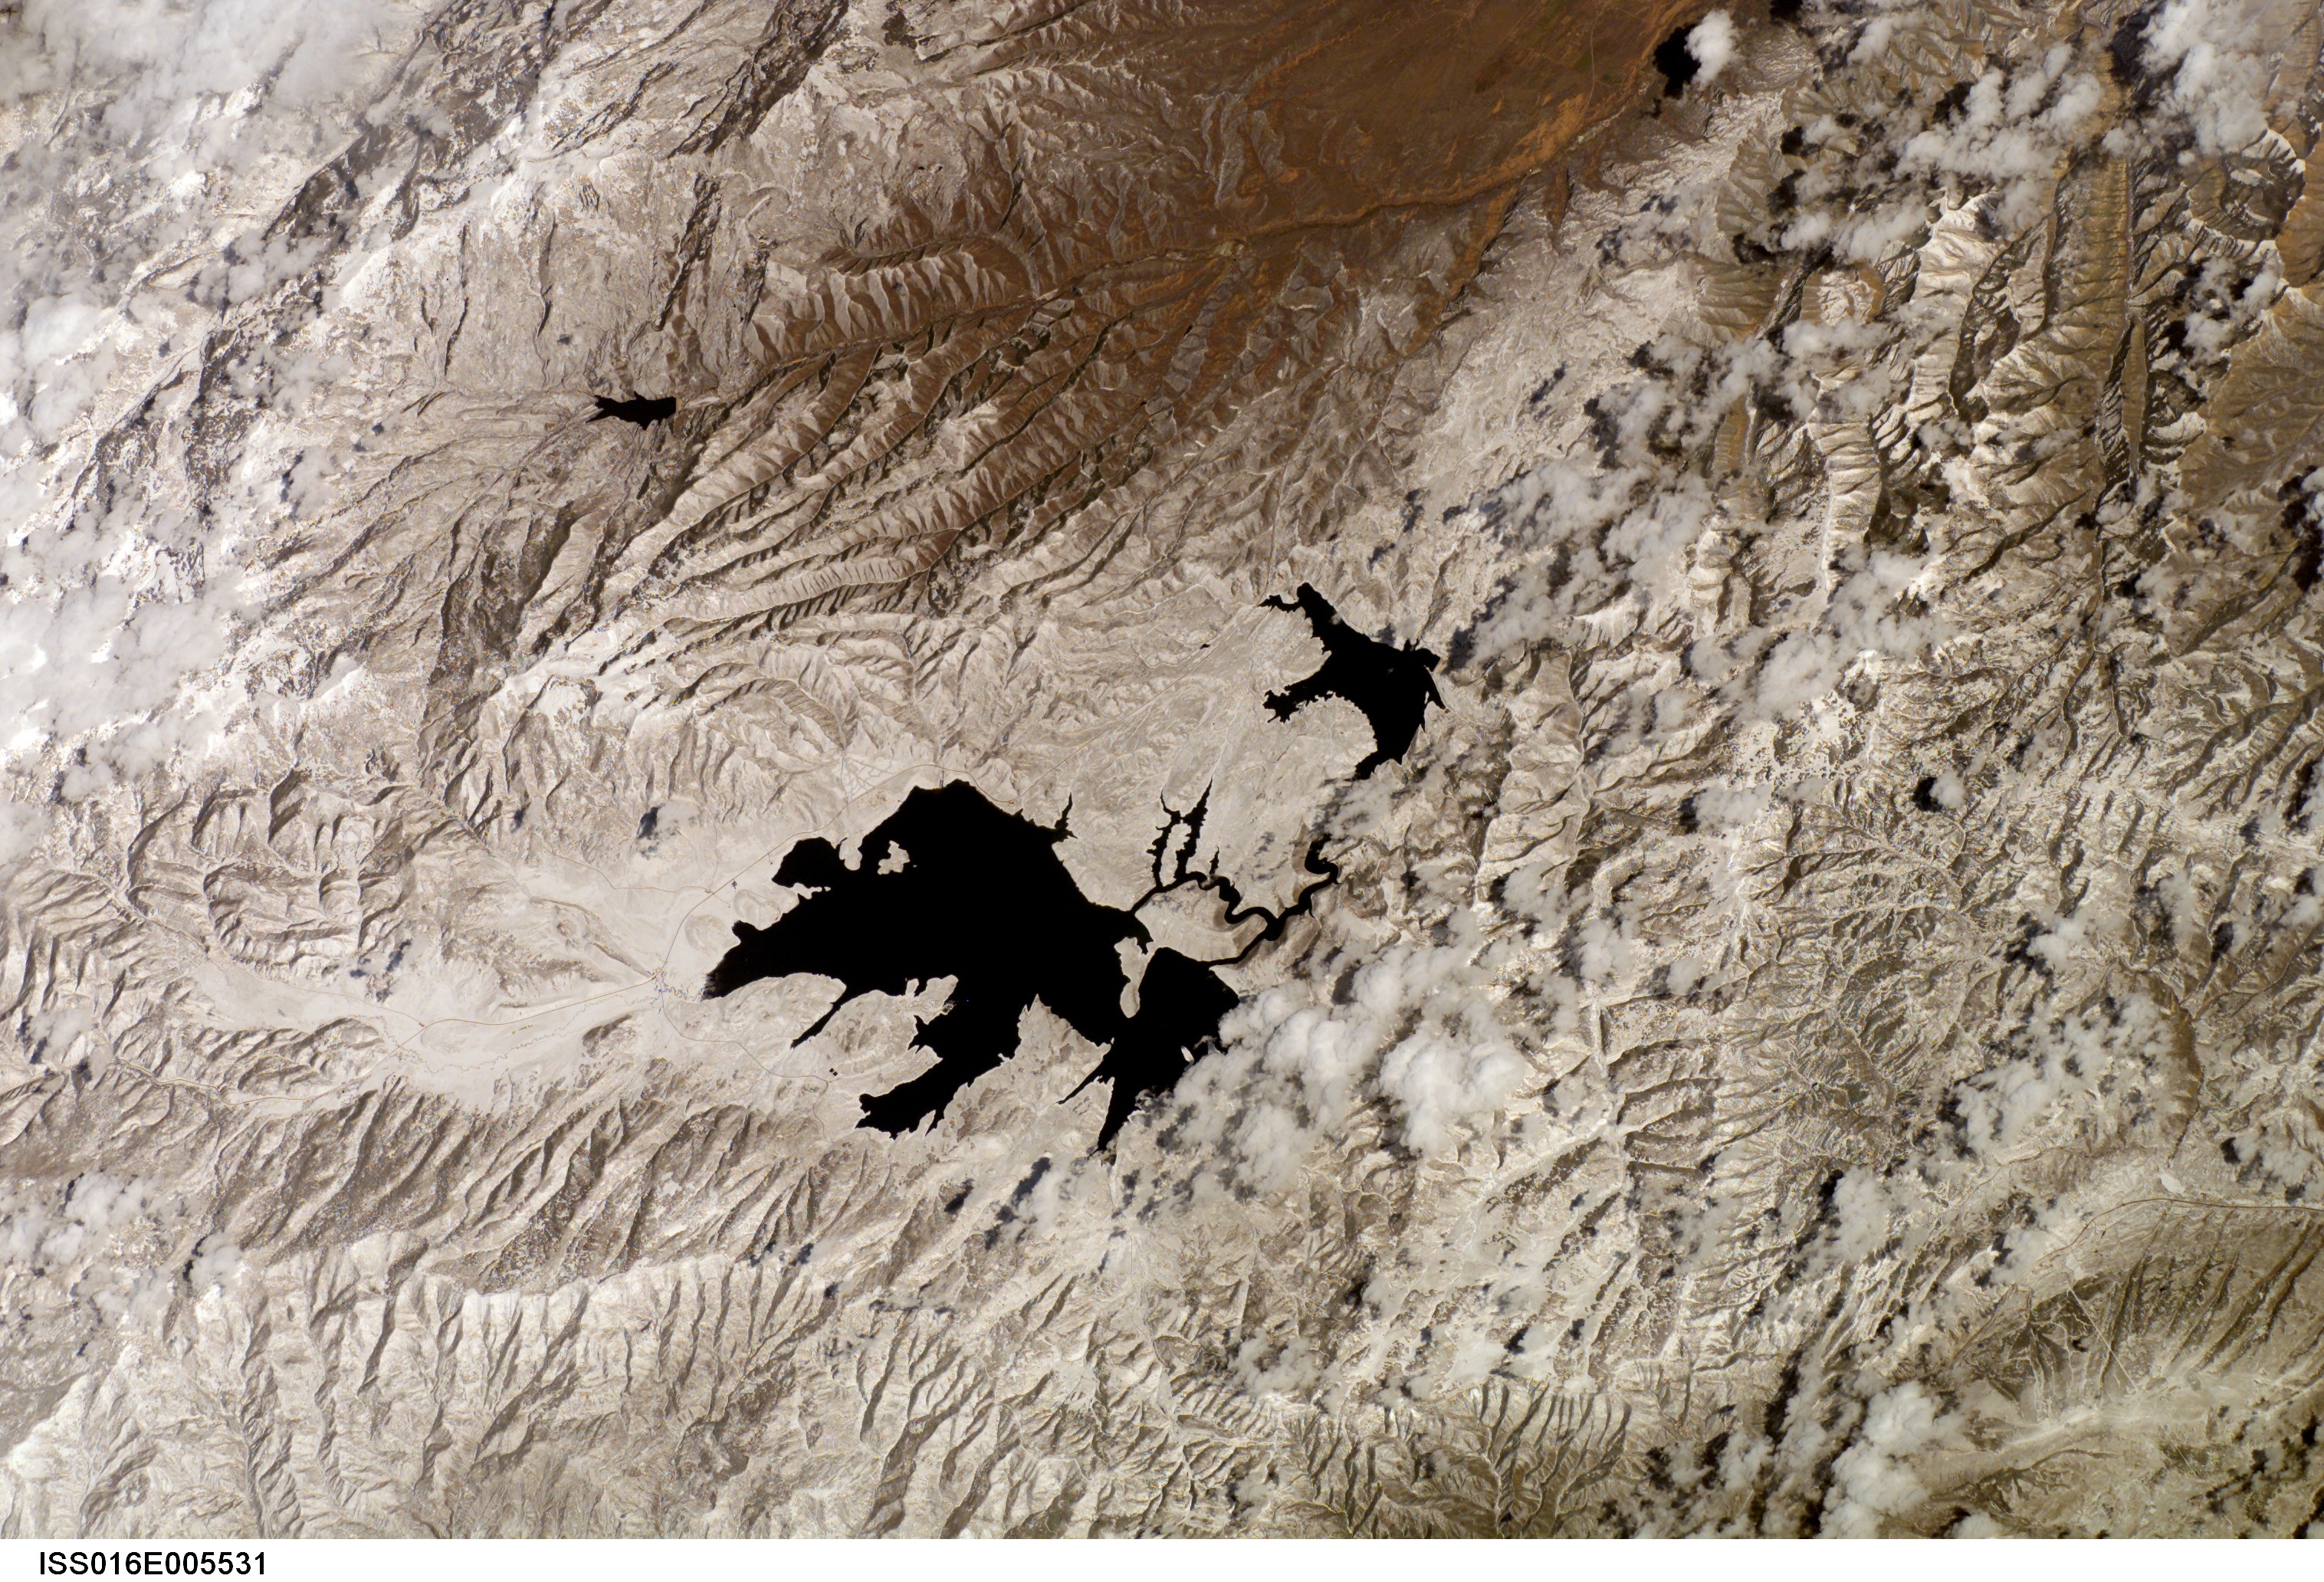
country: USA-UTAH
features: STRAWBERRY RES., DUCHESNE R. V.
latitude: 40.0
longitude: -111.0
